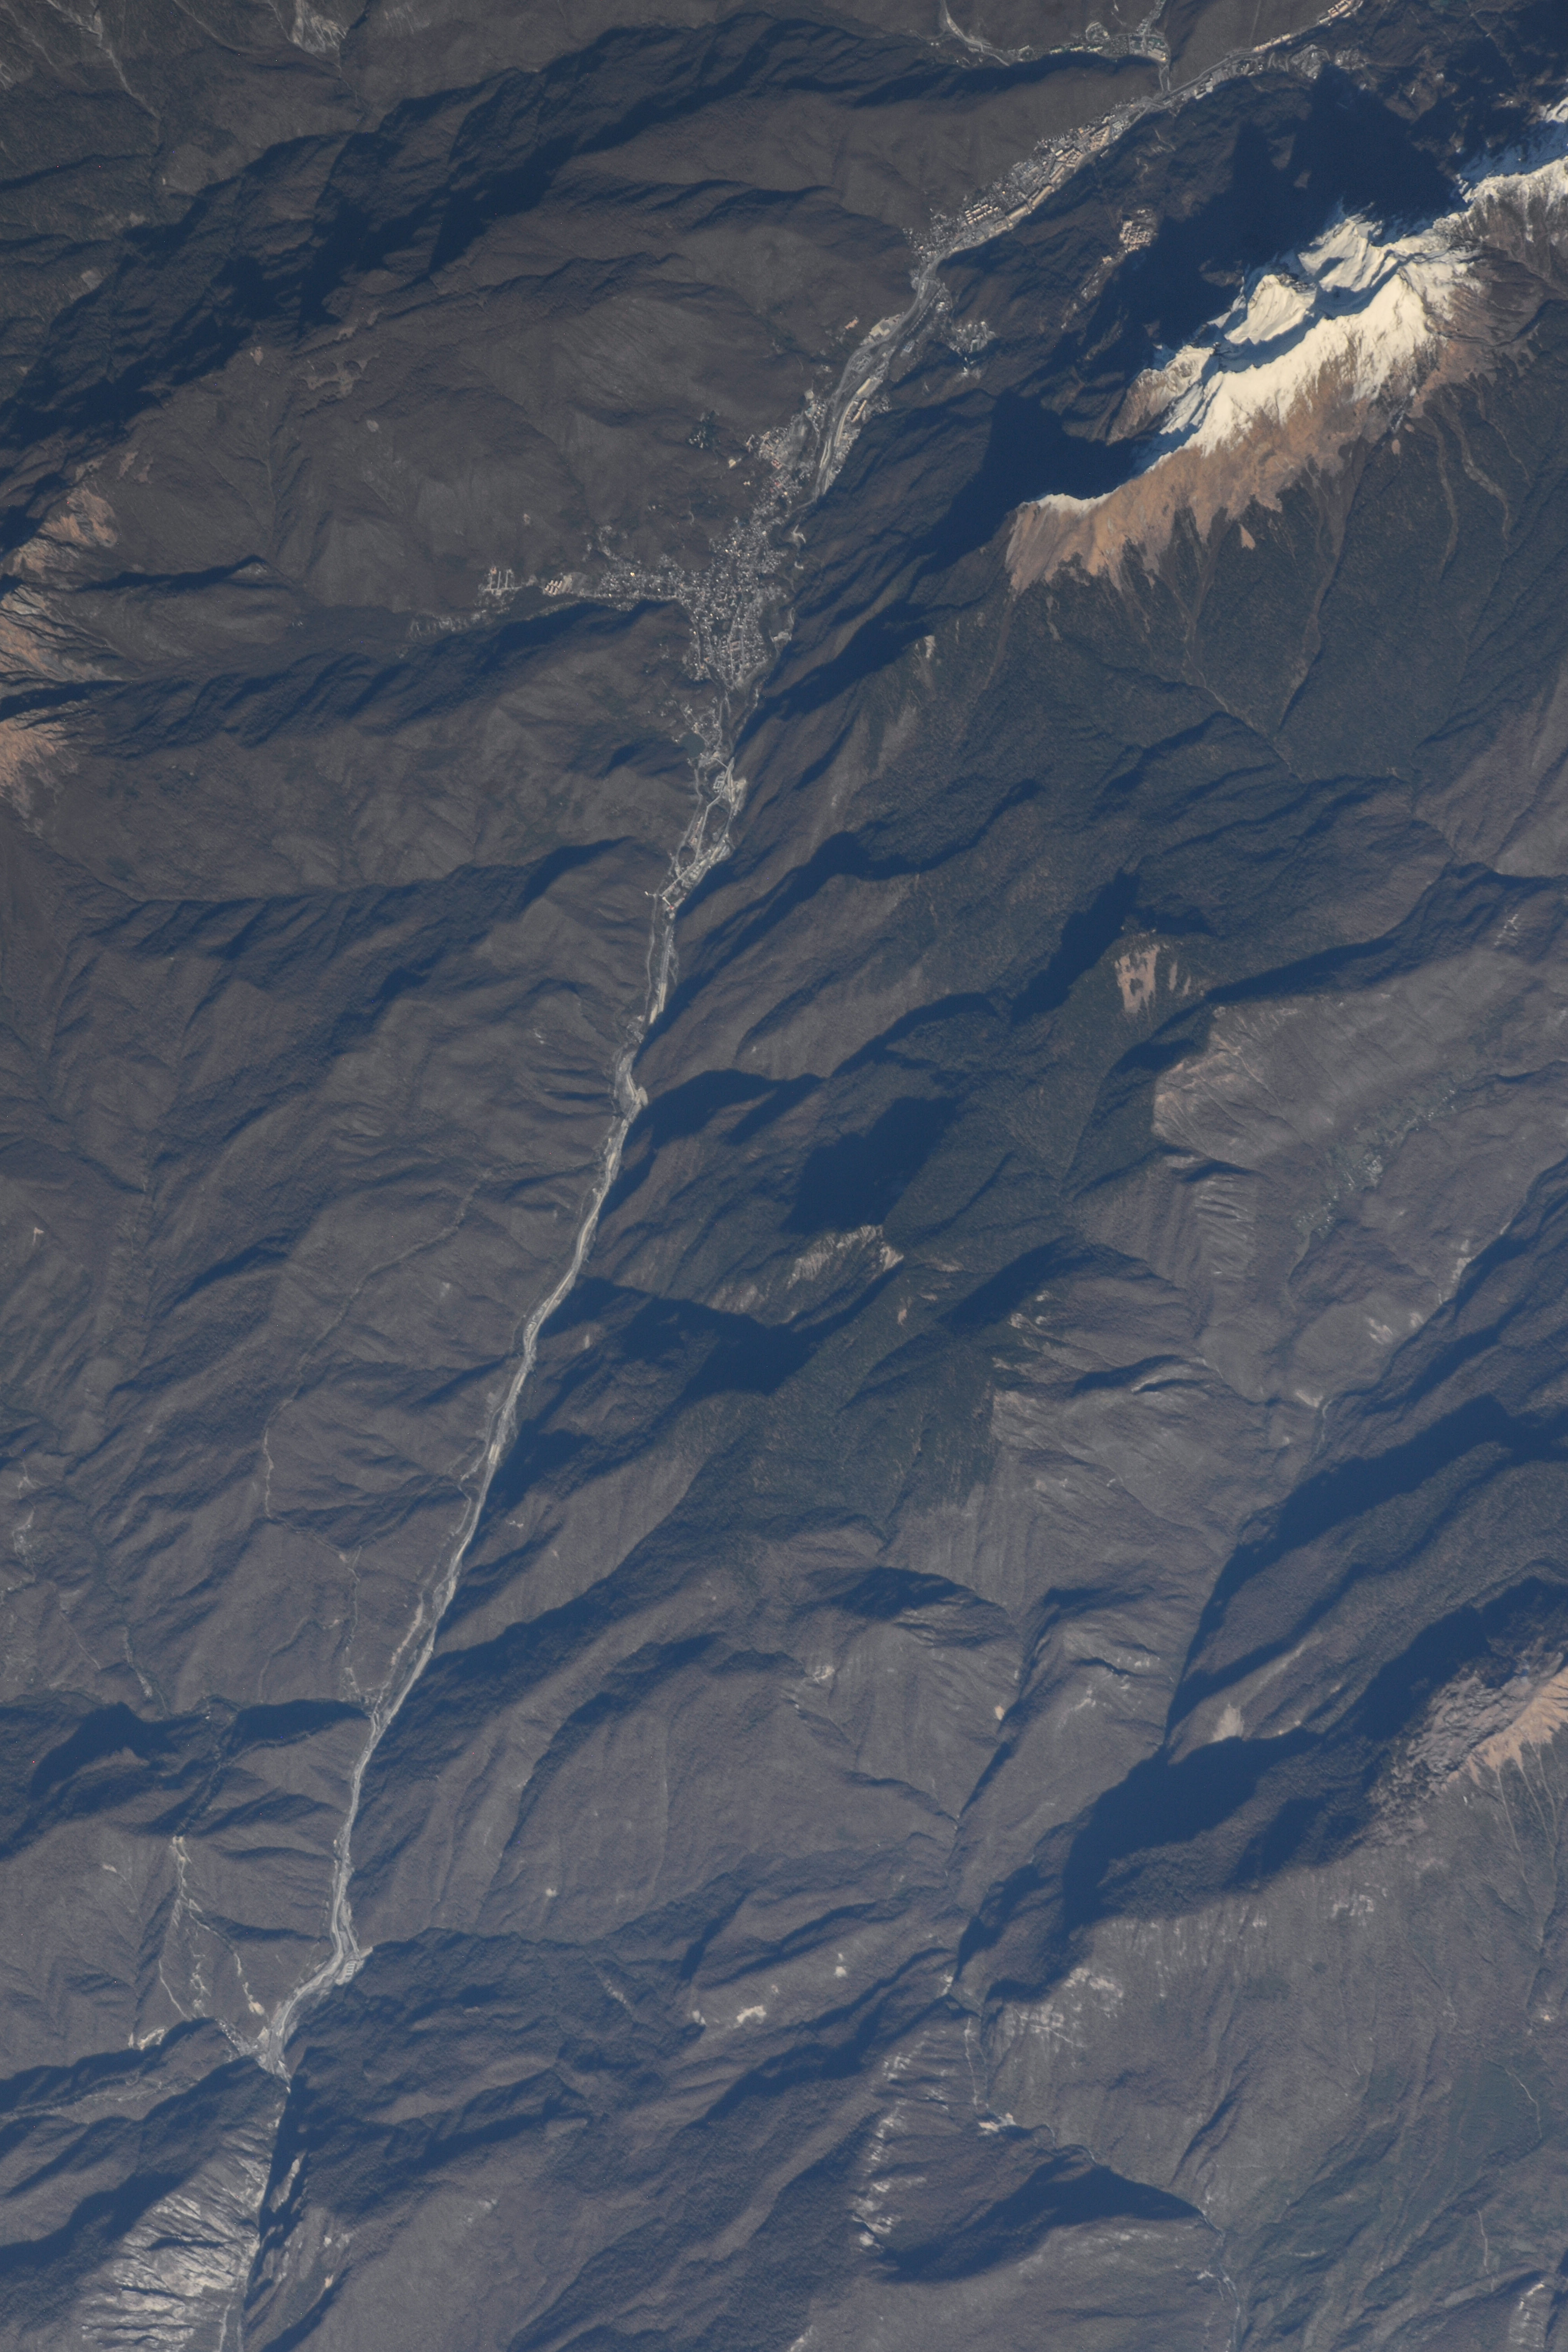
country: RUSSIAN_FEDERATION
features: HIGHWAY, MOUNTAINS, MZYMTA RIVER, SNOW
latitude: 43.6
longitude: 40.2
